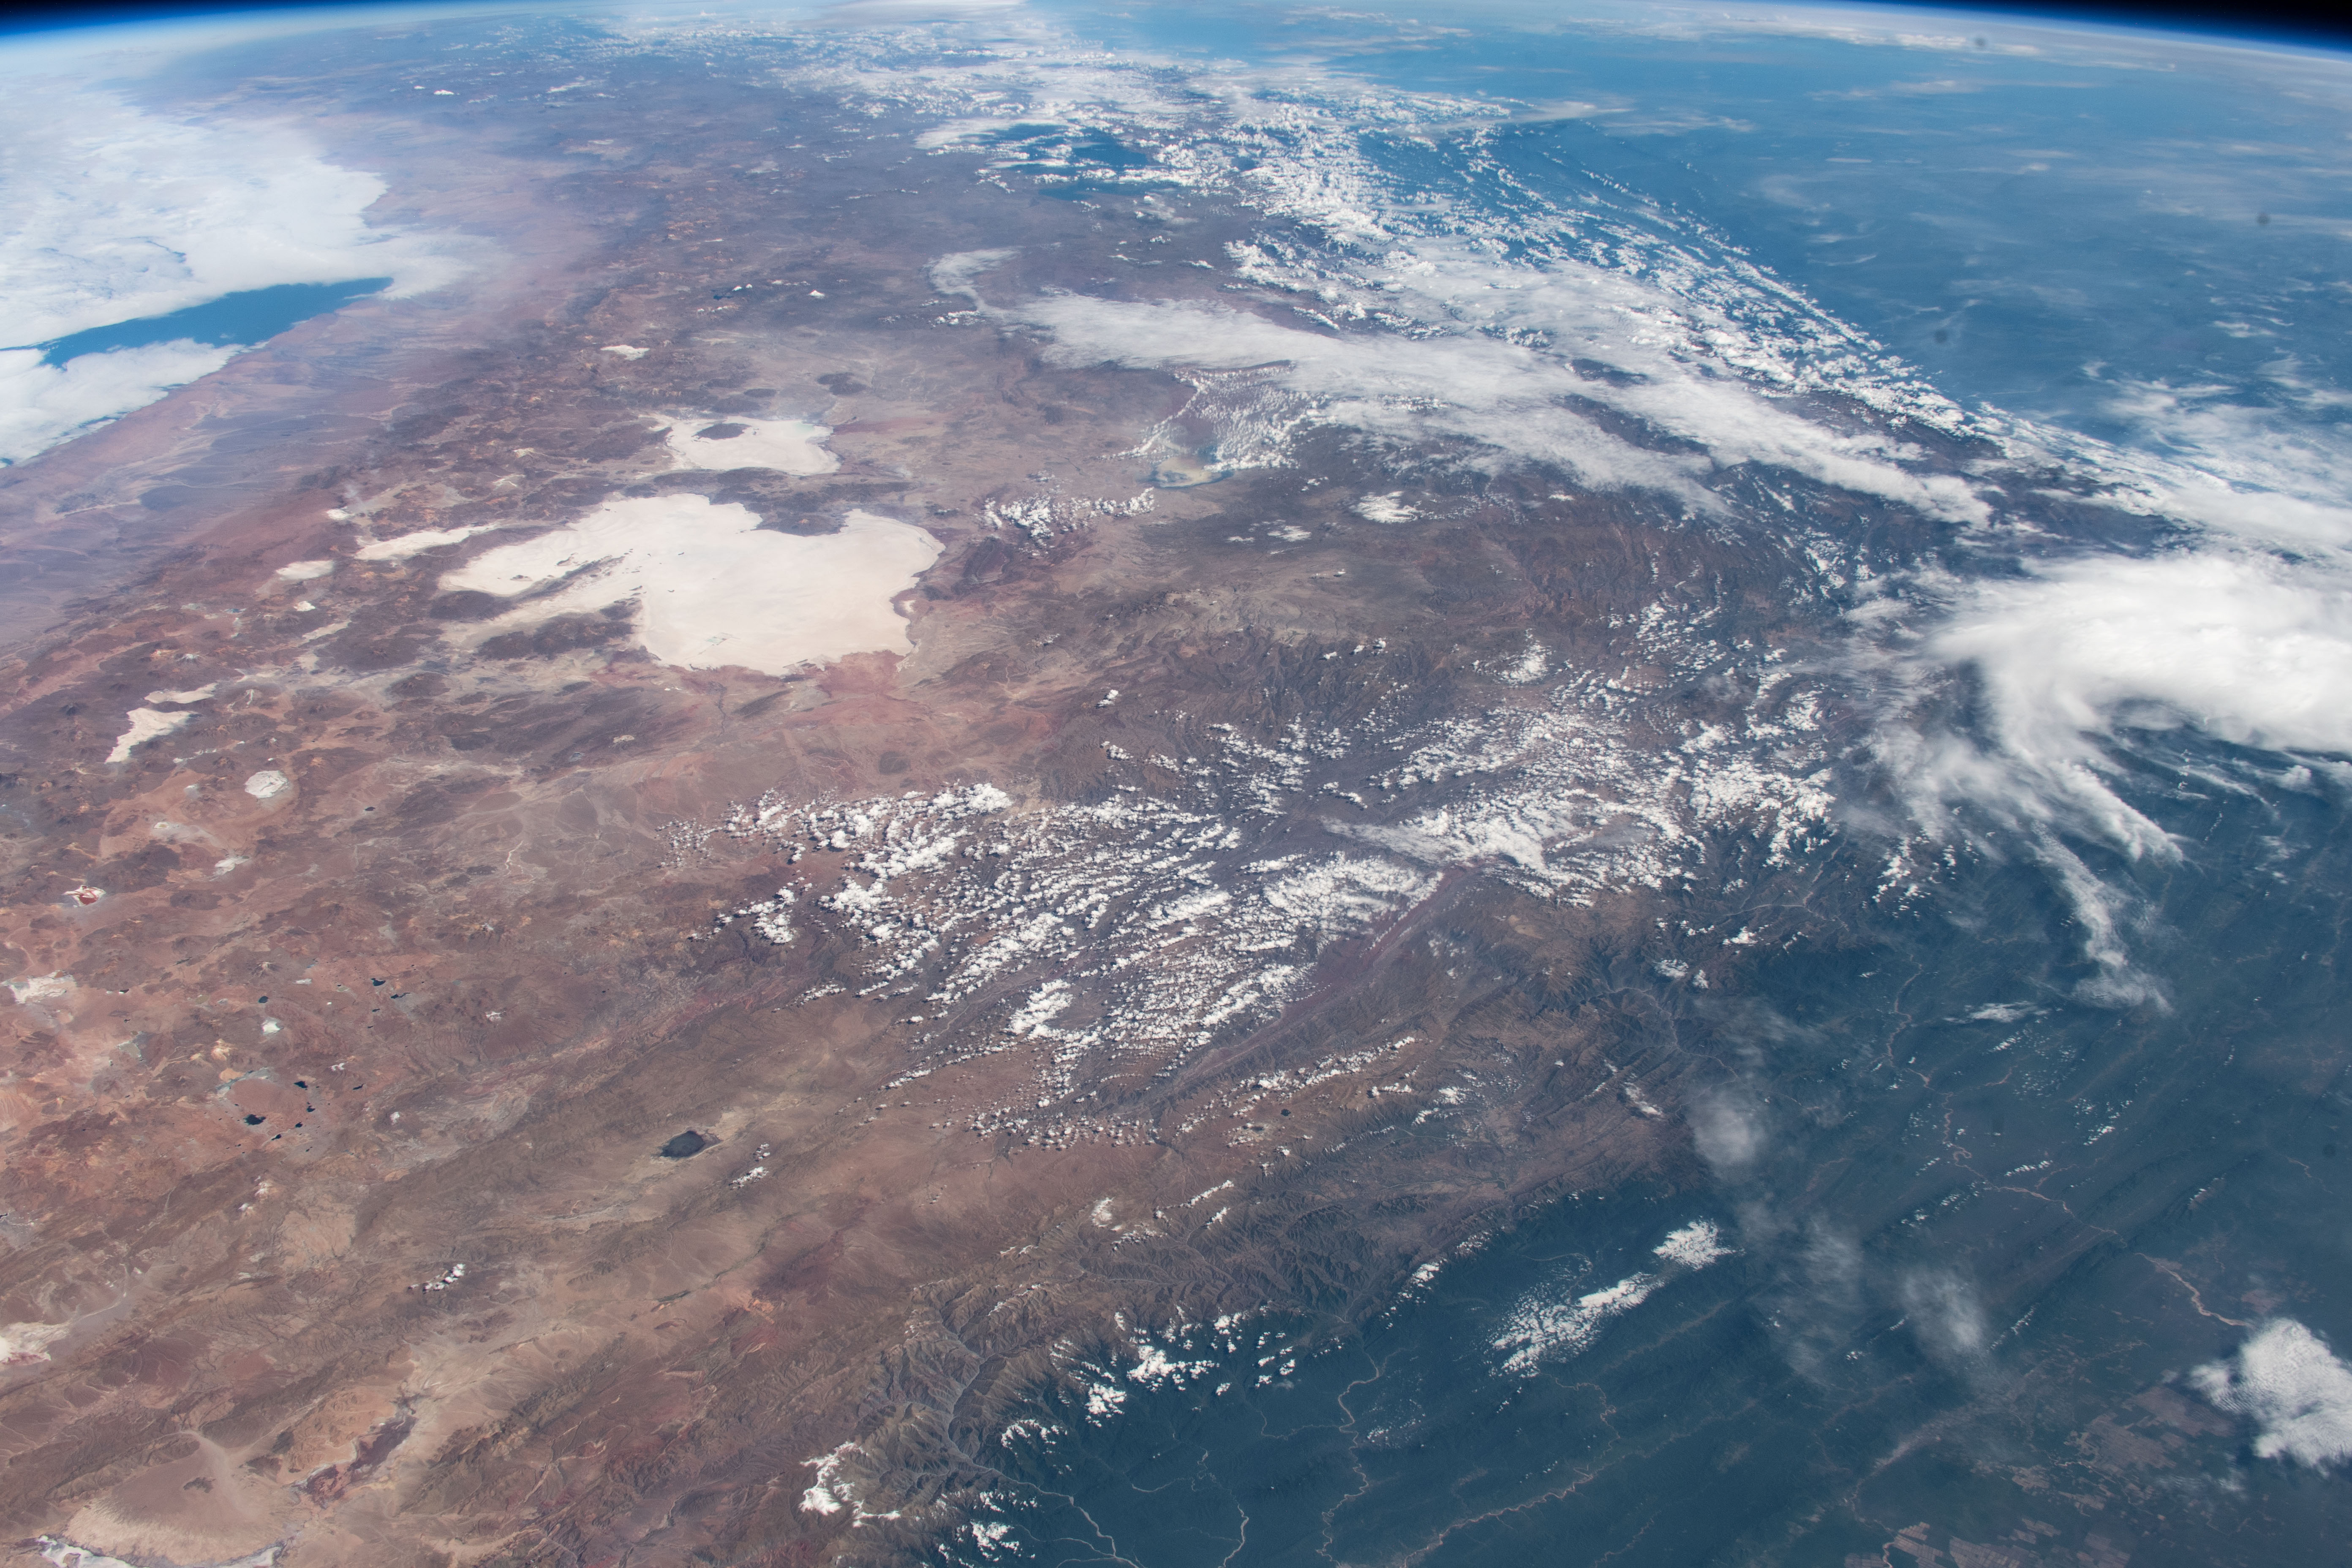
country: BOLIVIA
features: SALAR DE UYUNI DESERT, CORDILLERA REAL MOUNTAINS, THE ANDES, LAKE TITICACA
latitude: -20.0
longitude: -66.5
